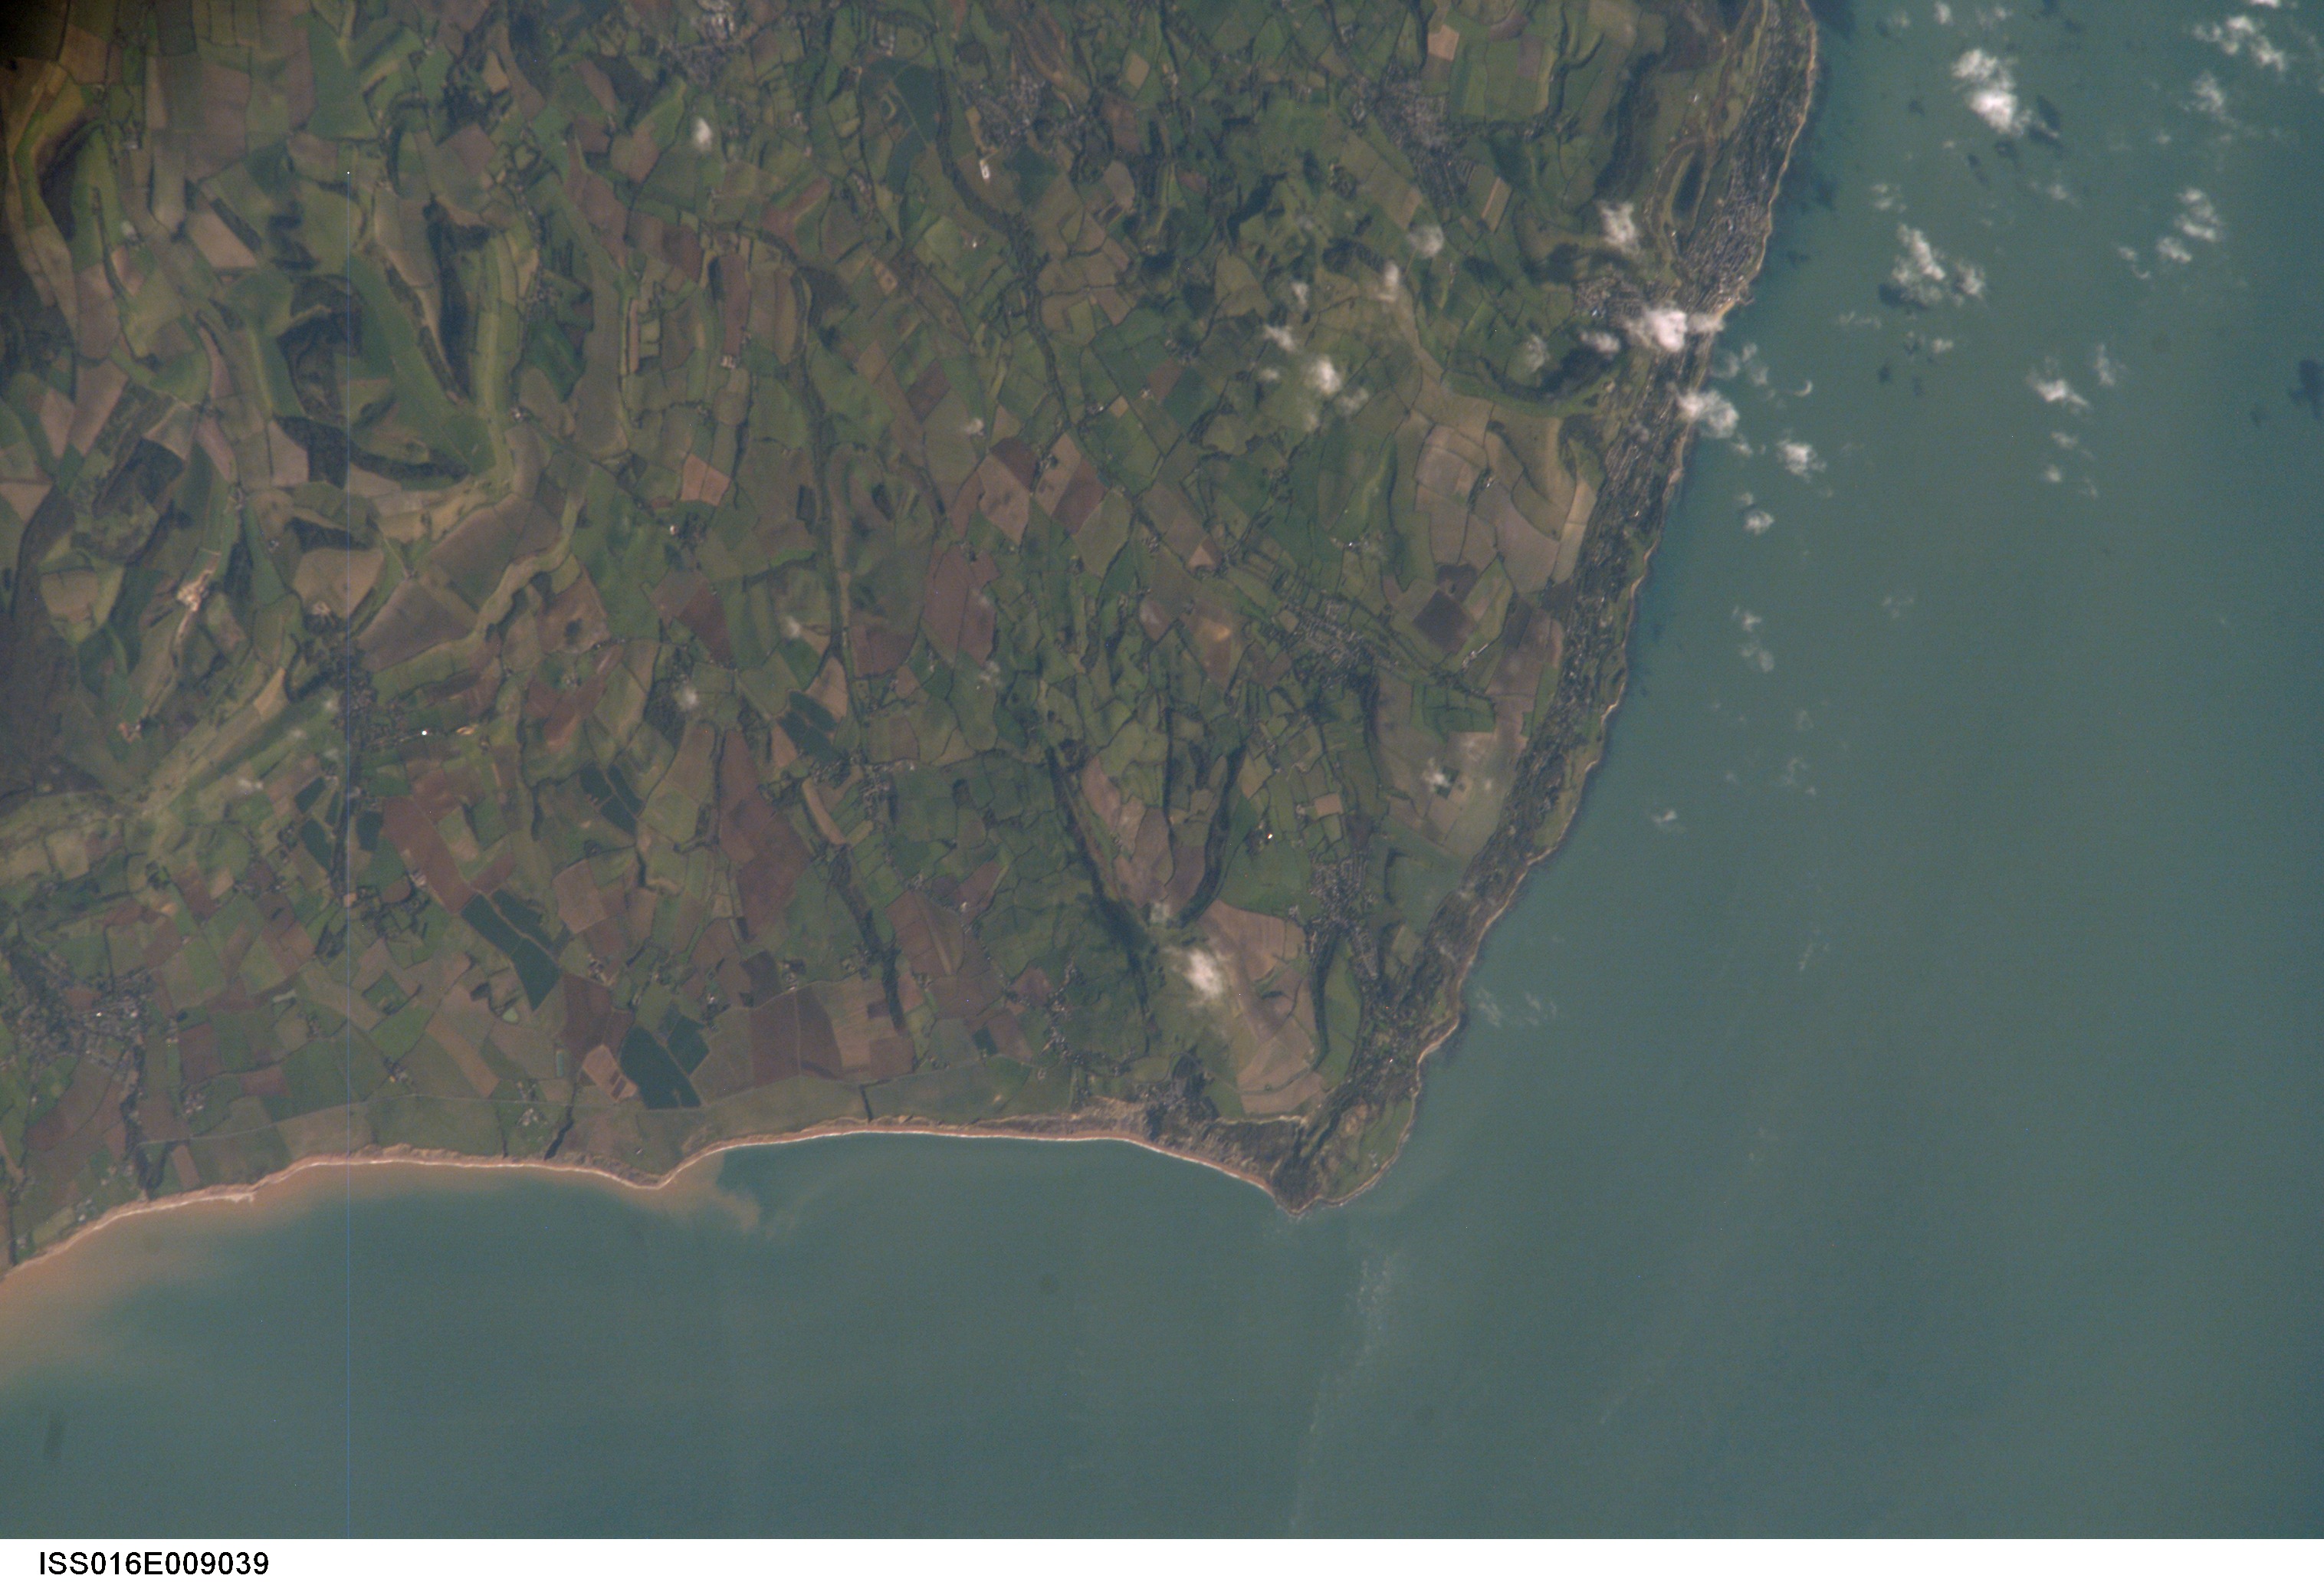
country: UK-ENGLAND
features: ST CATHERINE'S PT, I. OF WIGHT
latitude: 50.6
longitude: -1.3
